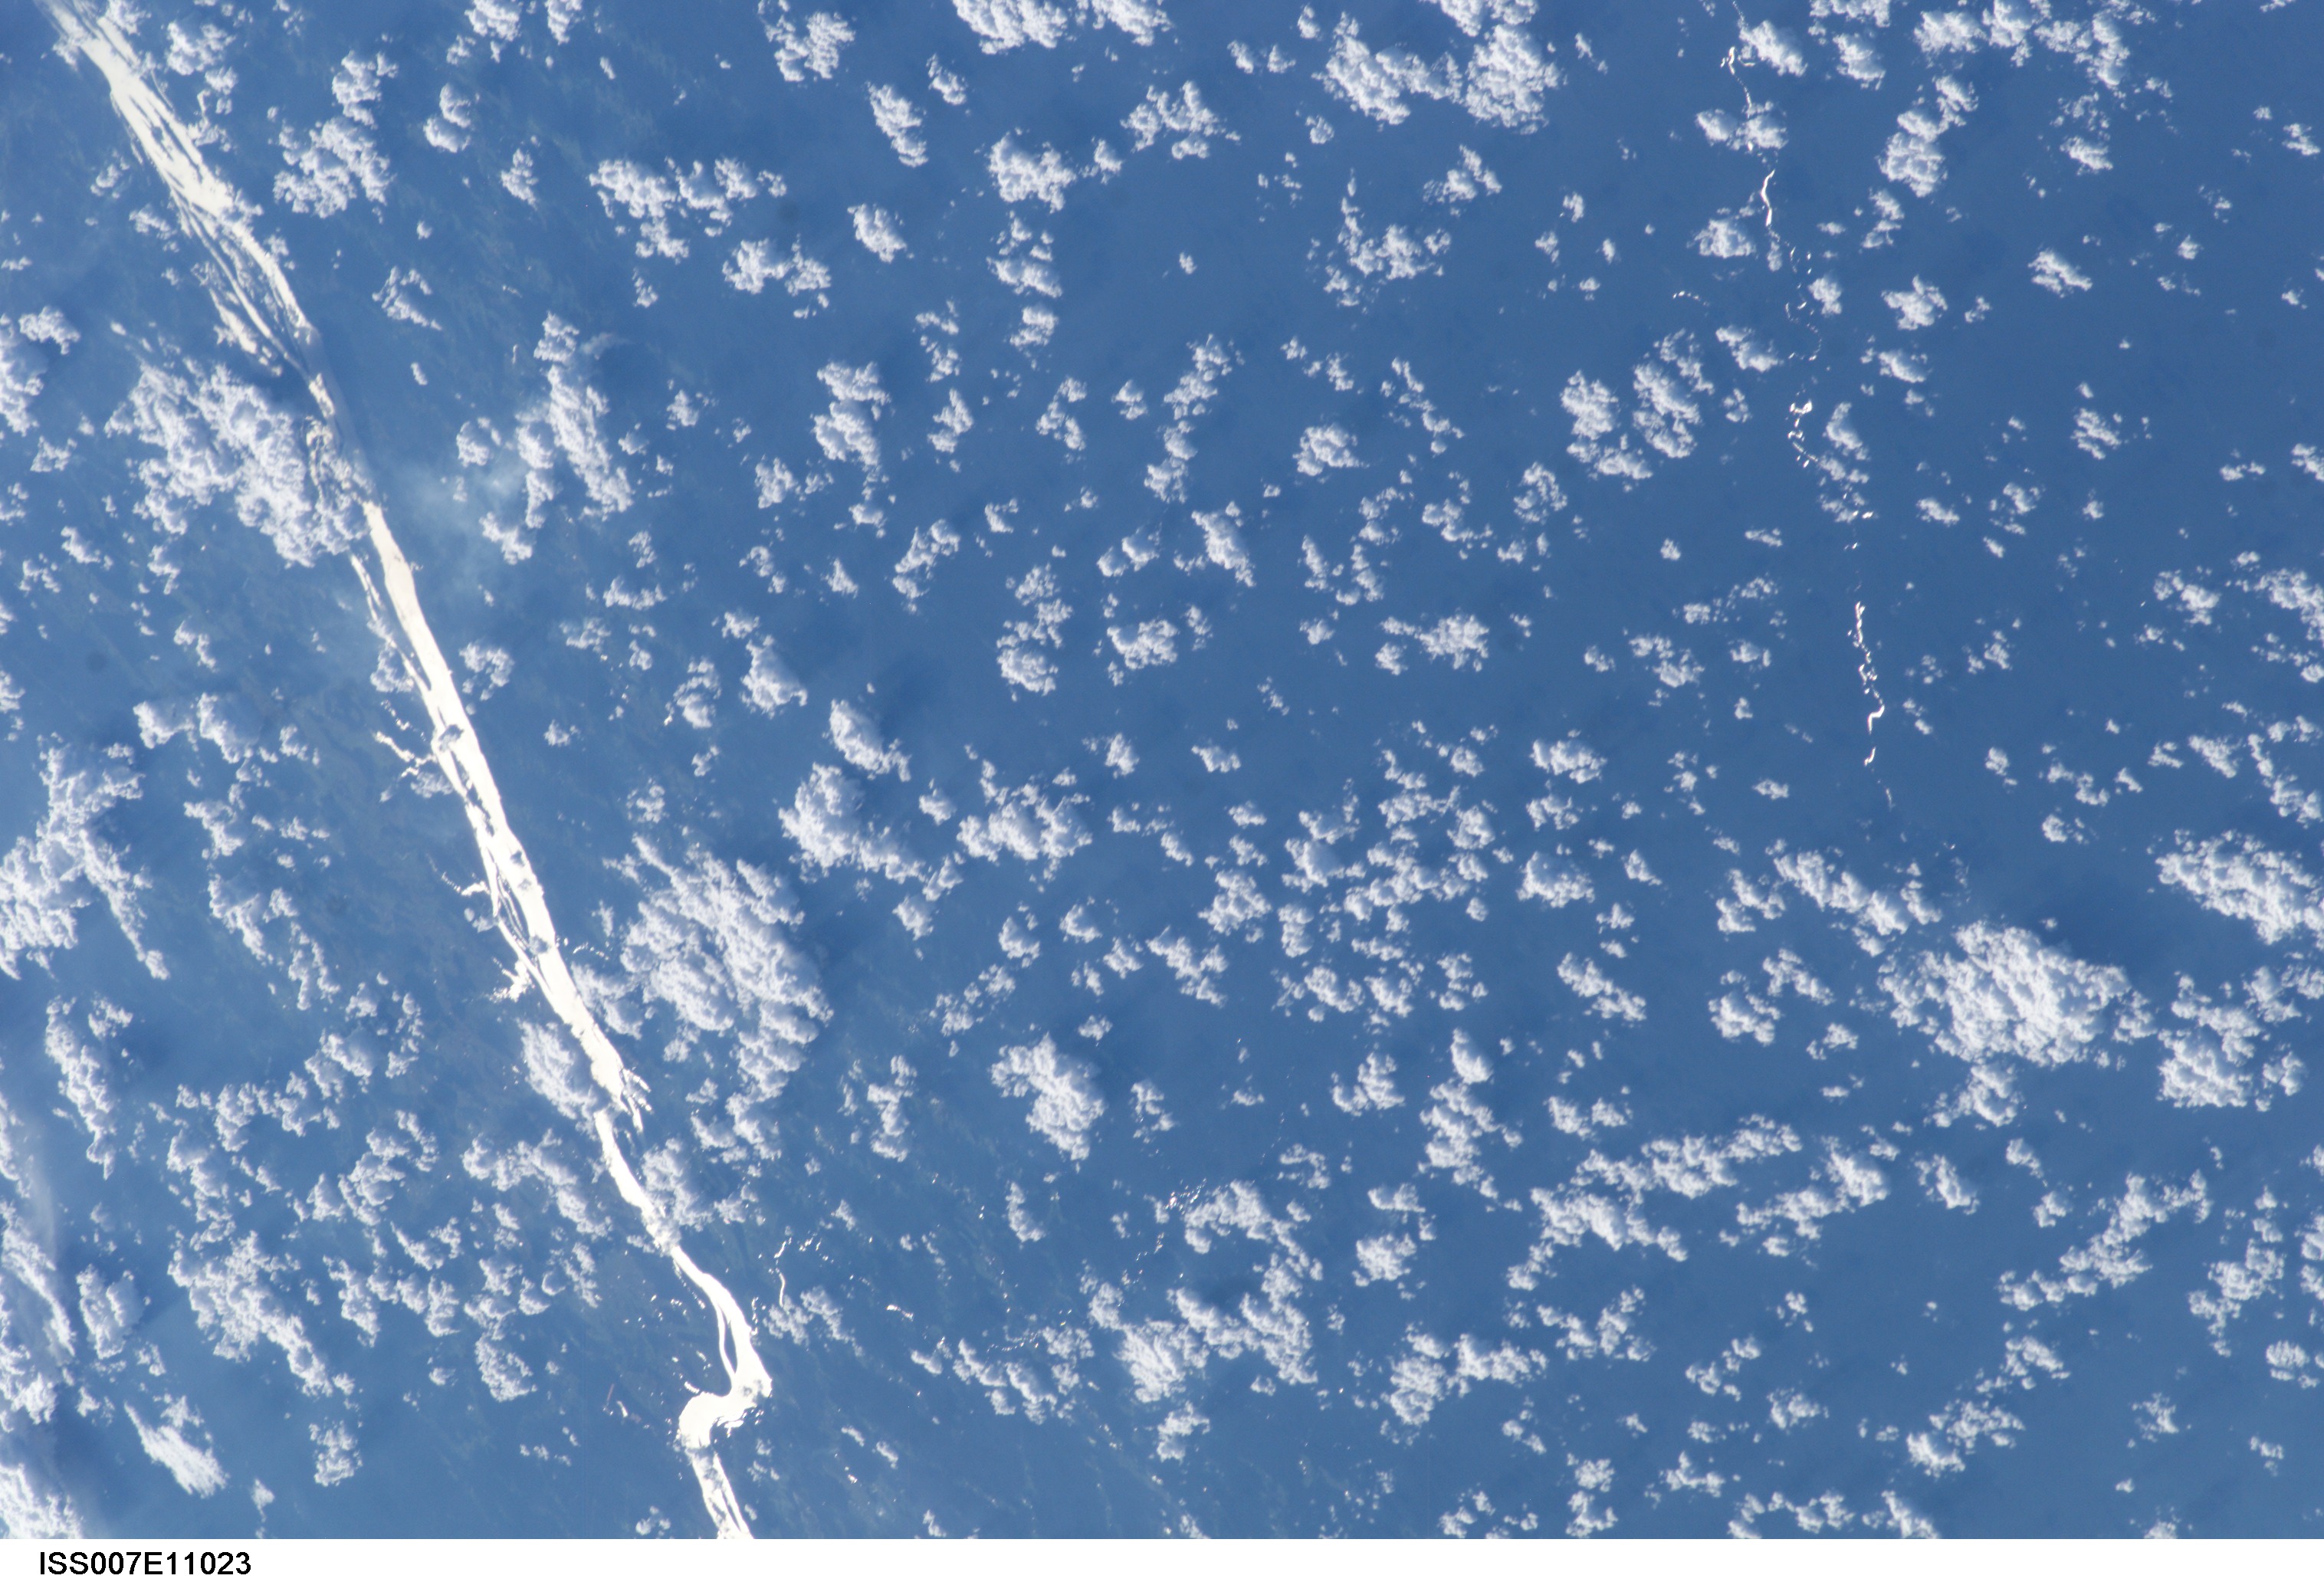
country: BRAZIL
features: RIO TAPAJOS, SUNGLINT, RIVERS
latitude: -4.5
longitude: -55.5
